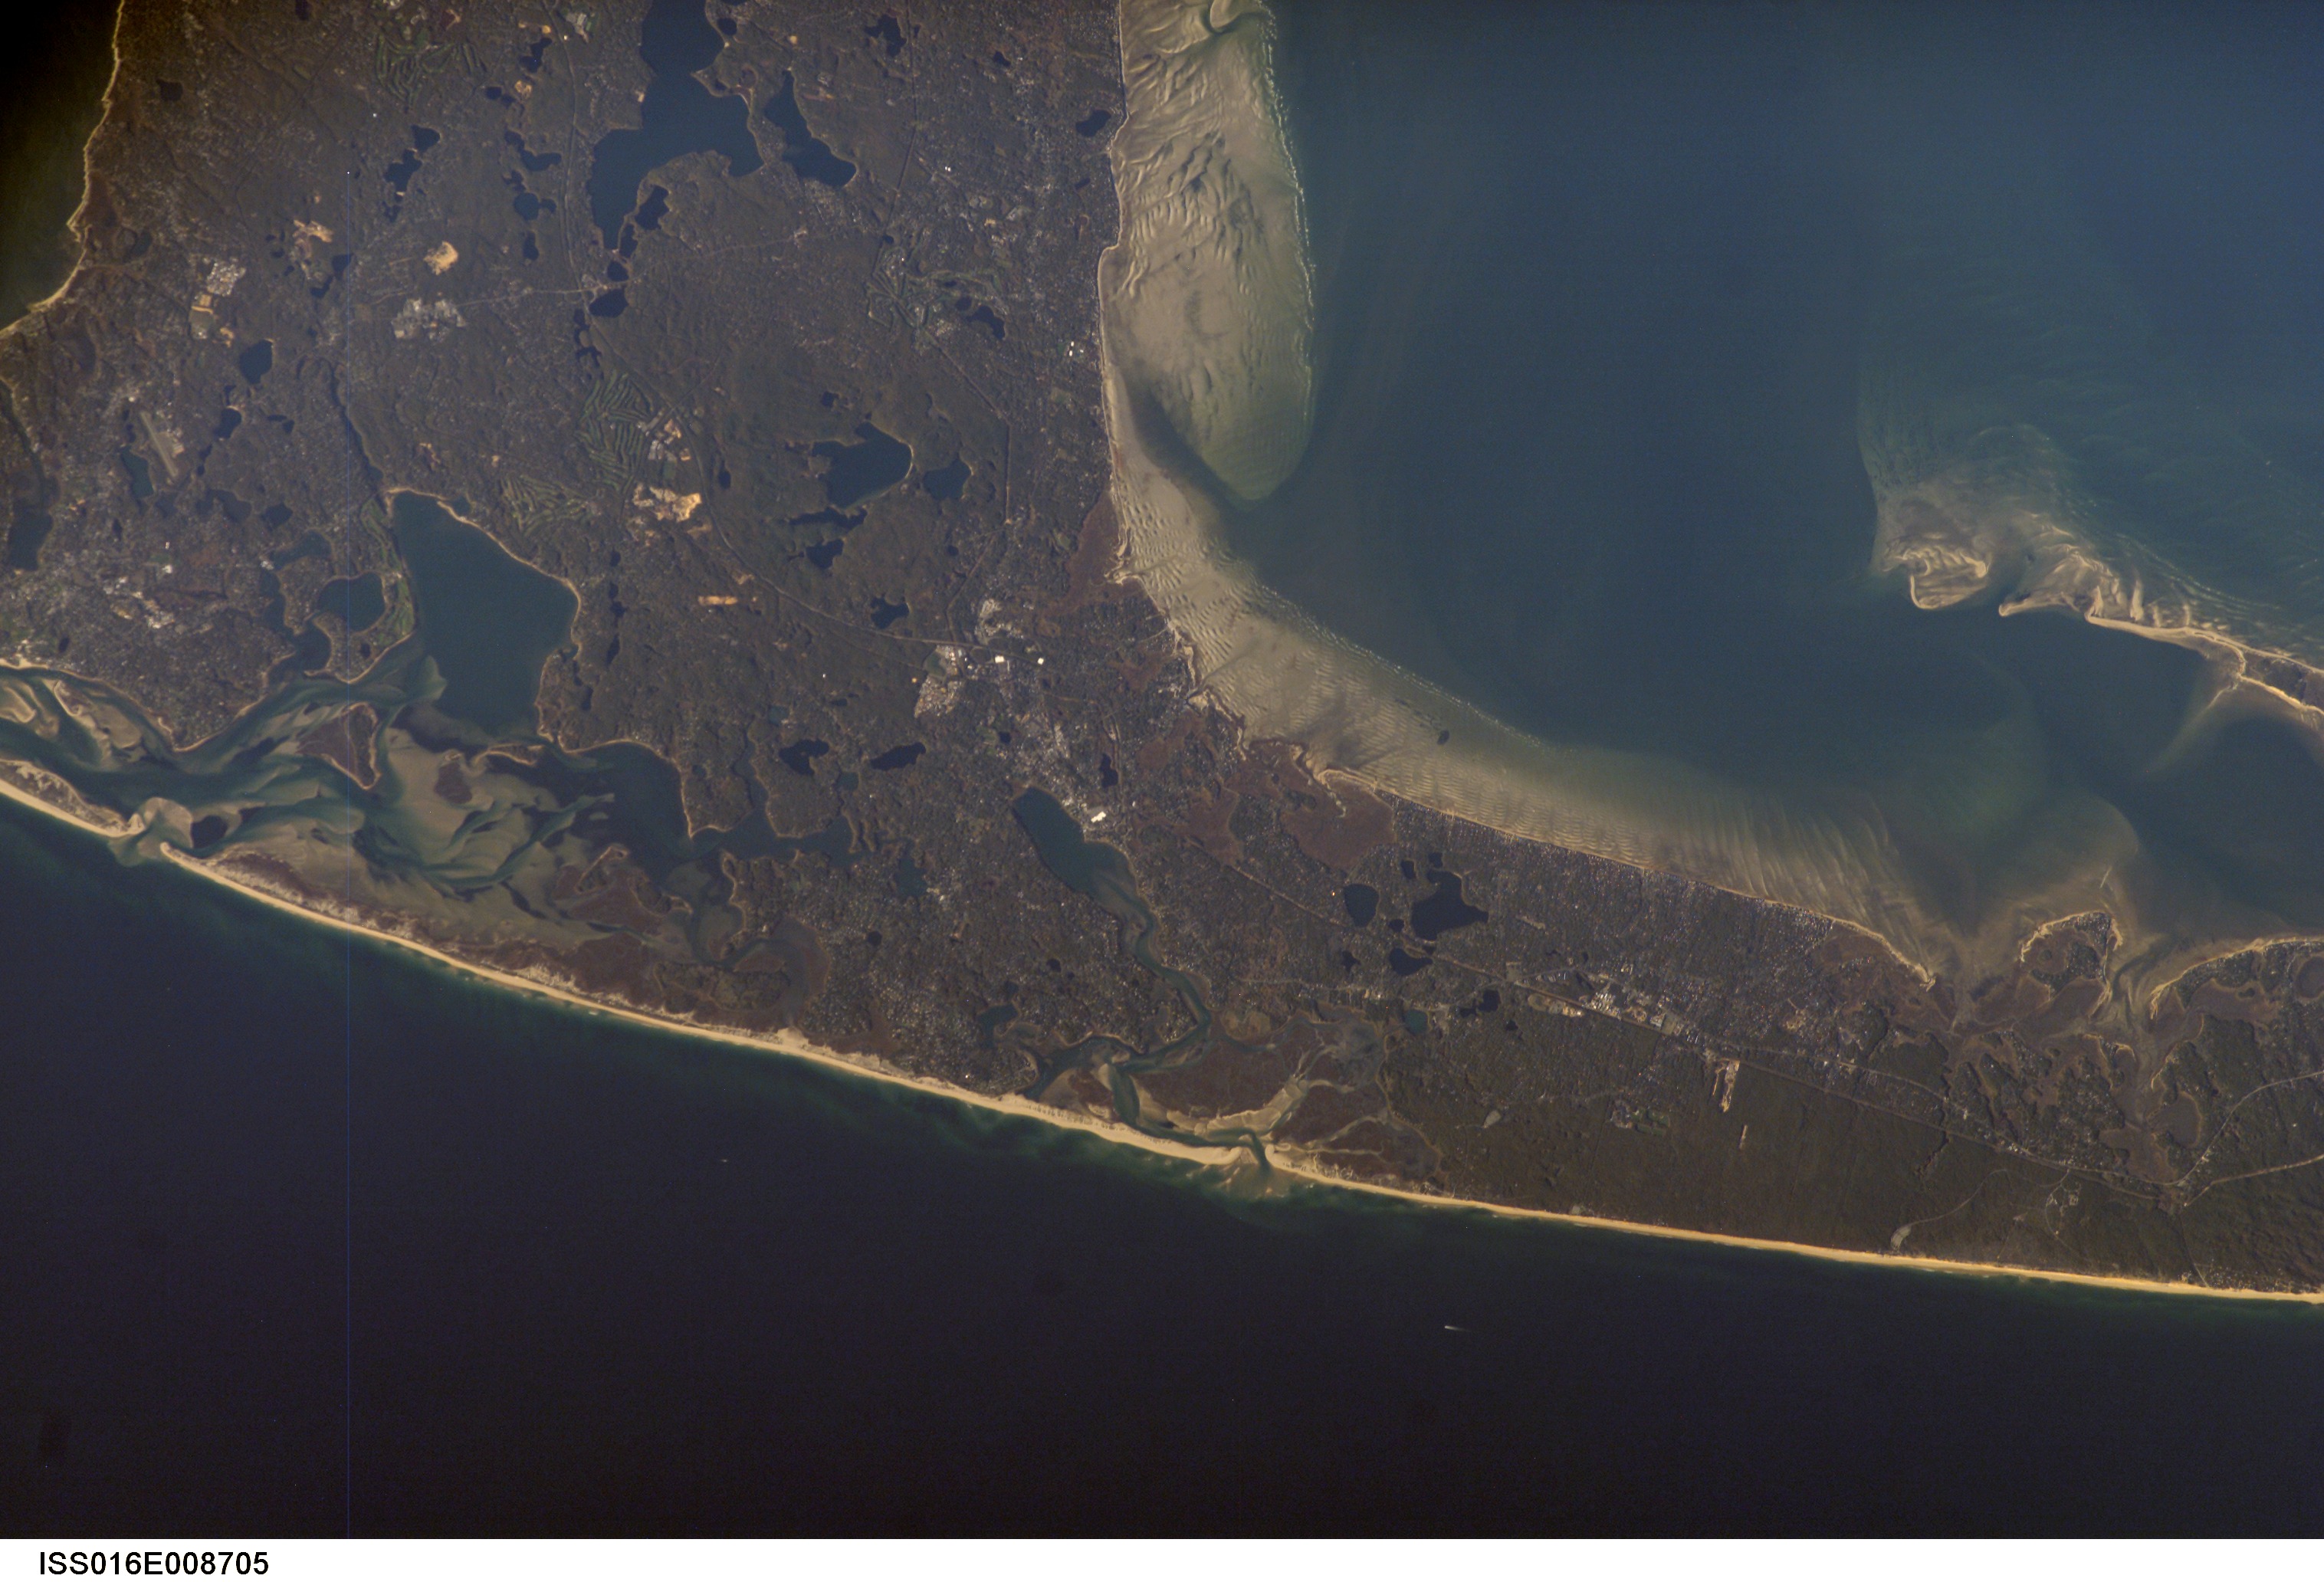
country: USA-MASSACHUSETTS
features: PLAEASANT BAY, CAPE COD
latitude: 41.8
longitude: -70.0
